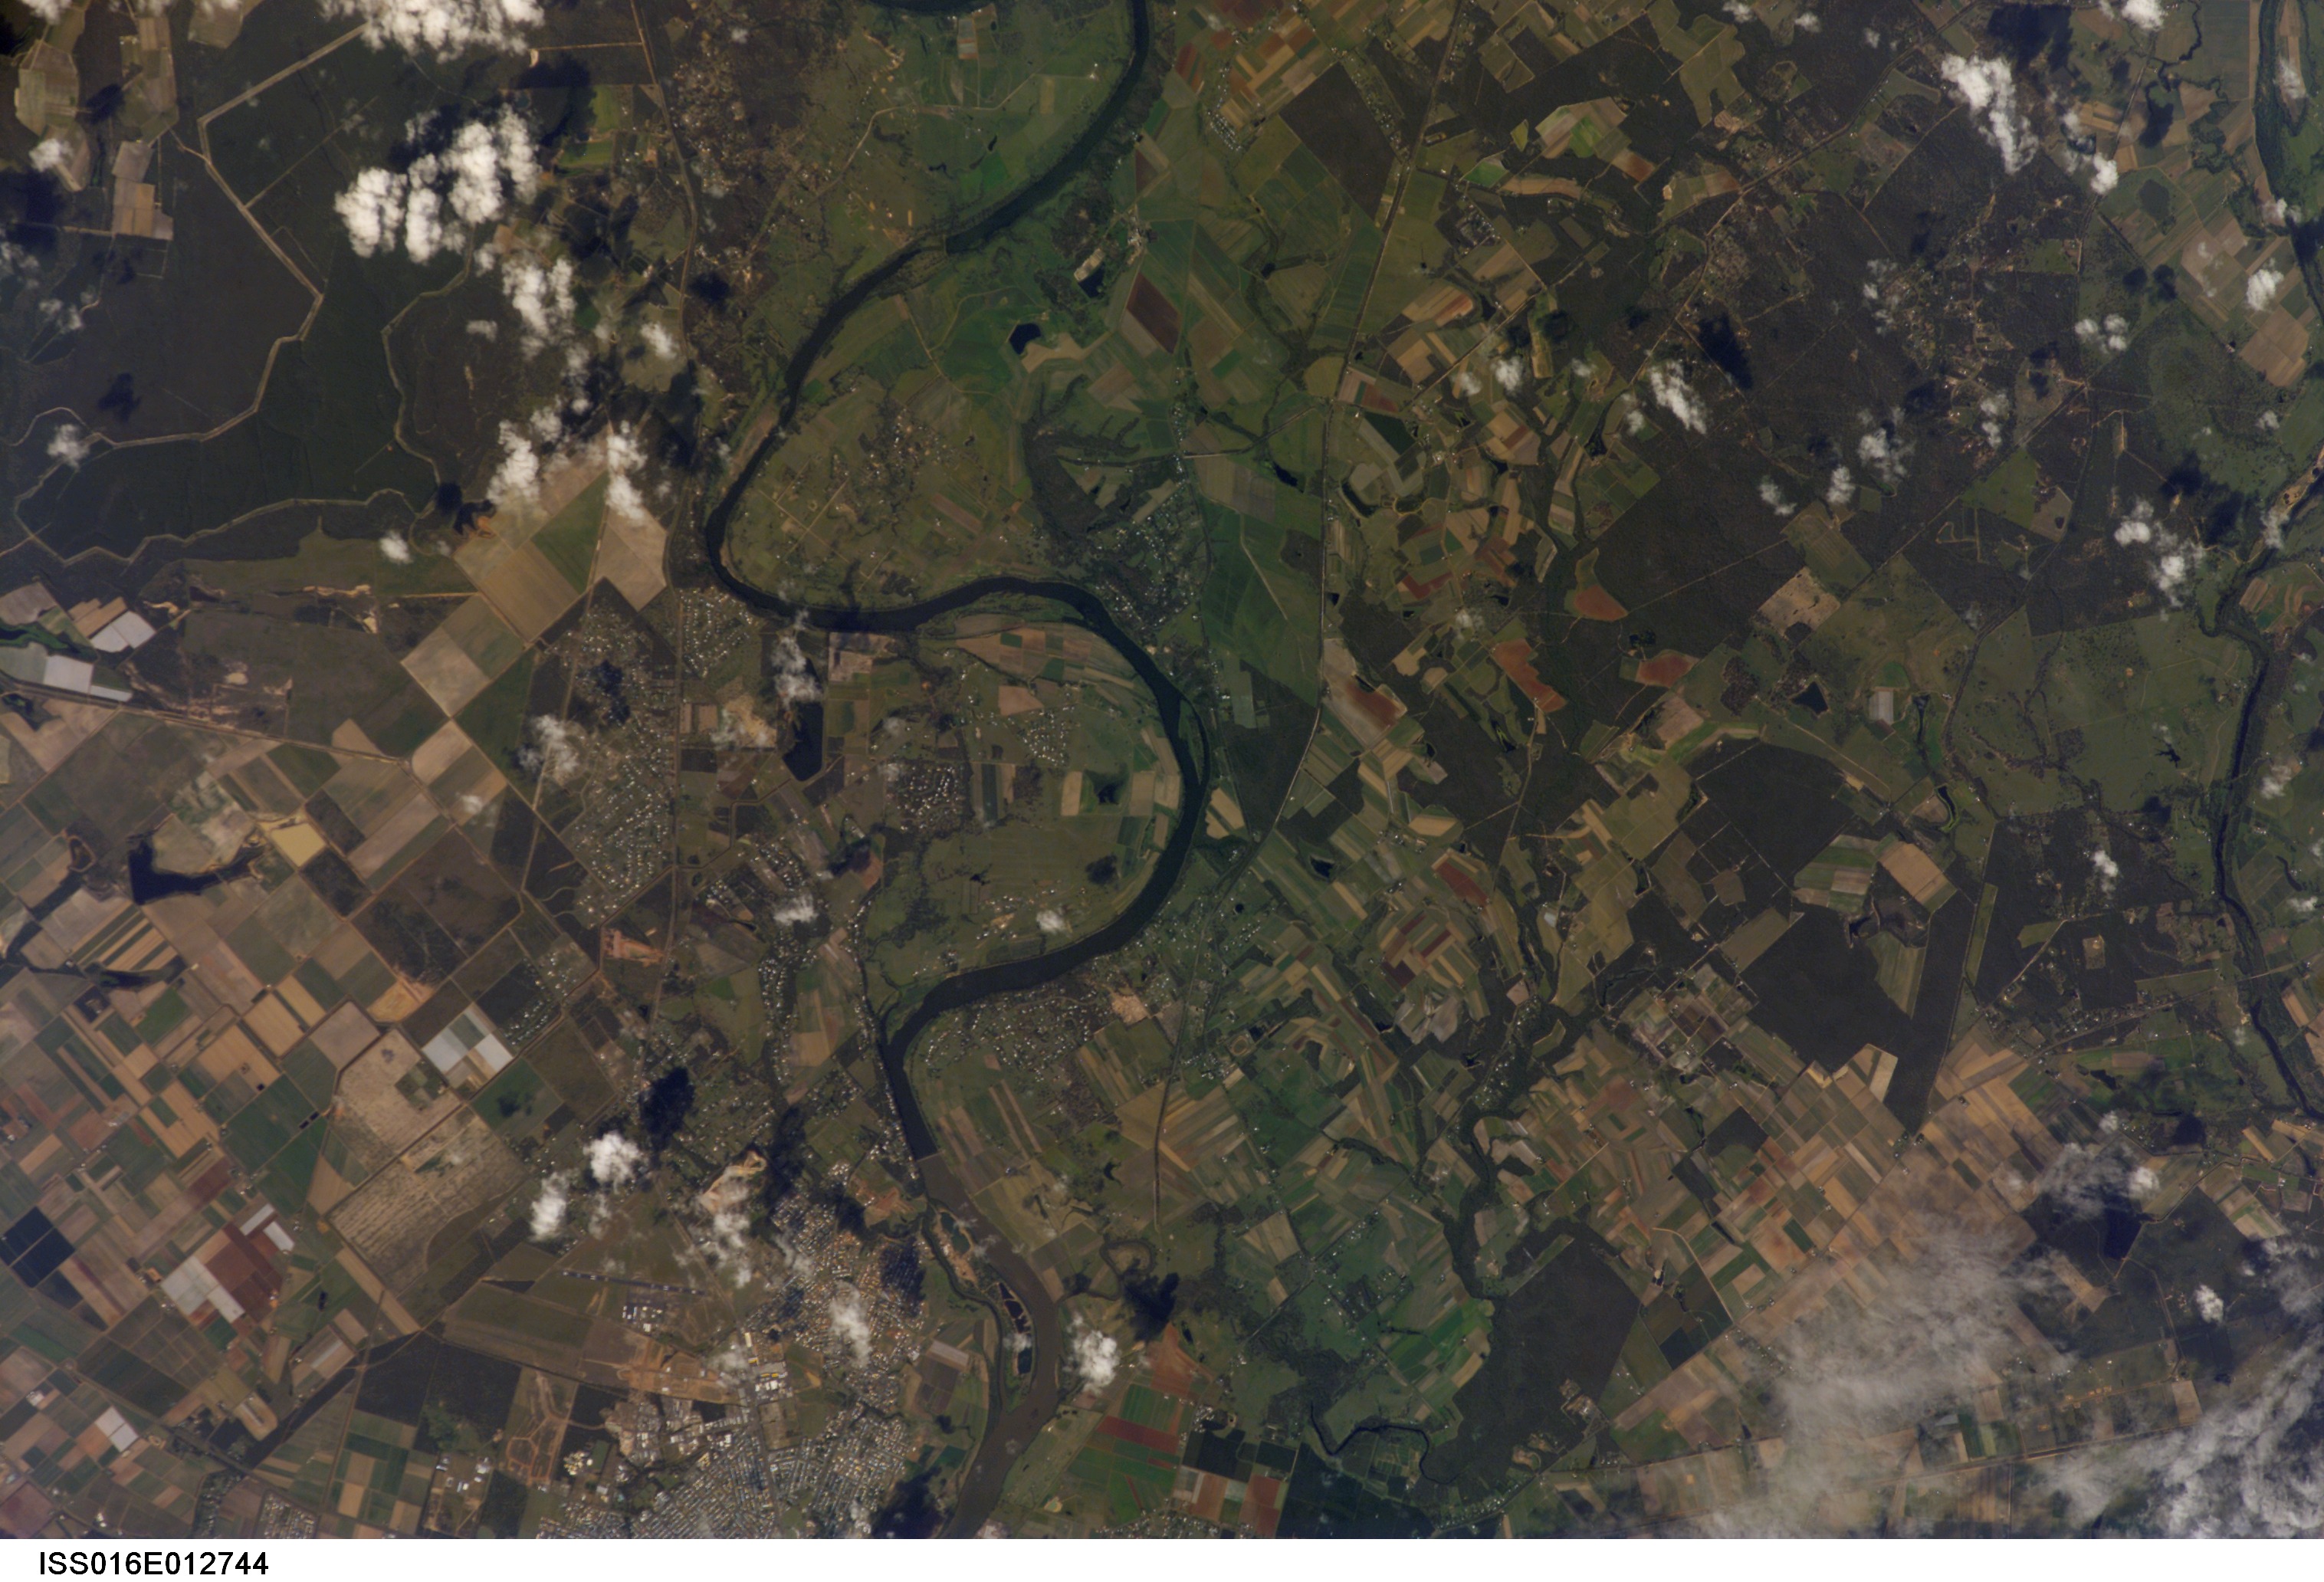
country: AUSTRALIA-Q
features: BUNDABERG, BURNETT R., AGR.
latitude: -24.9
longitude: 152.3
